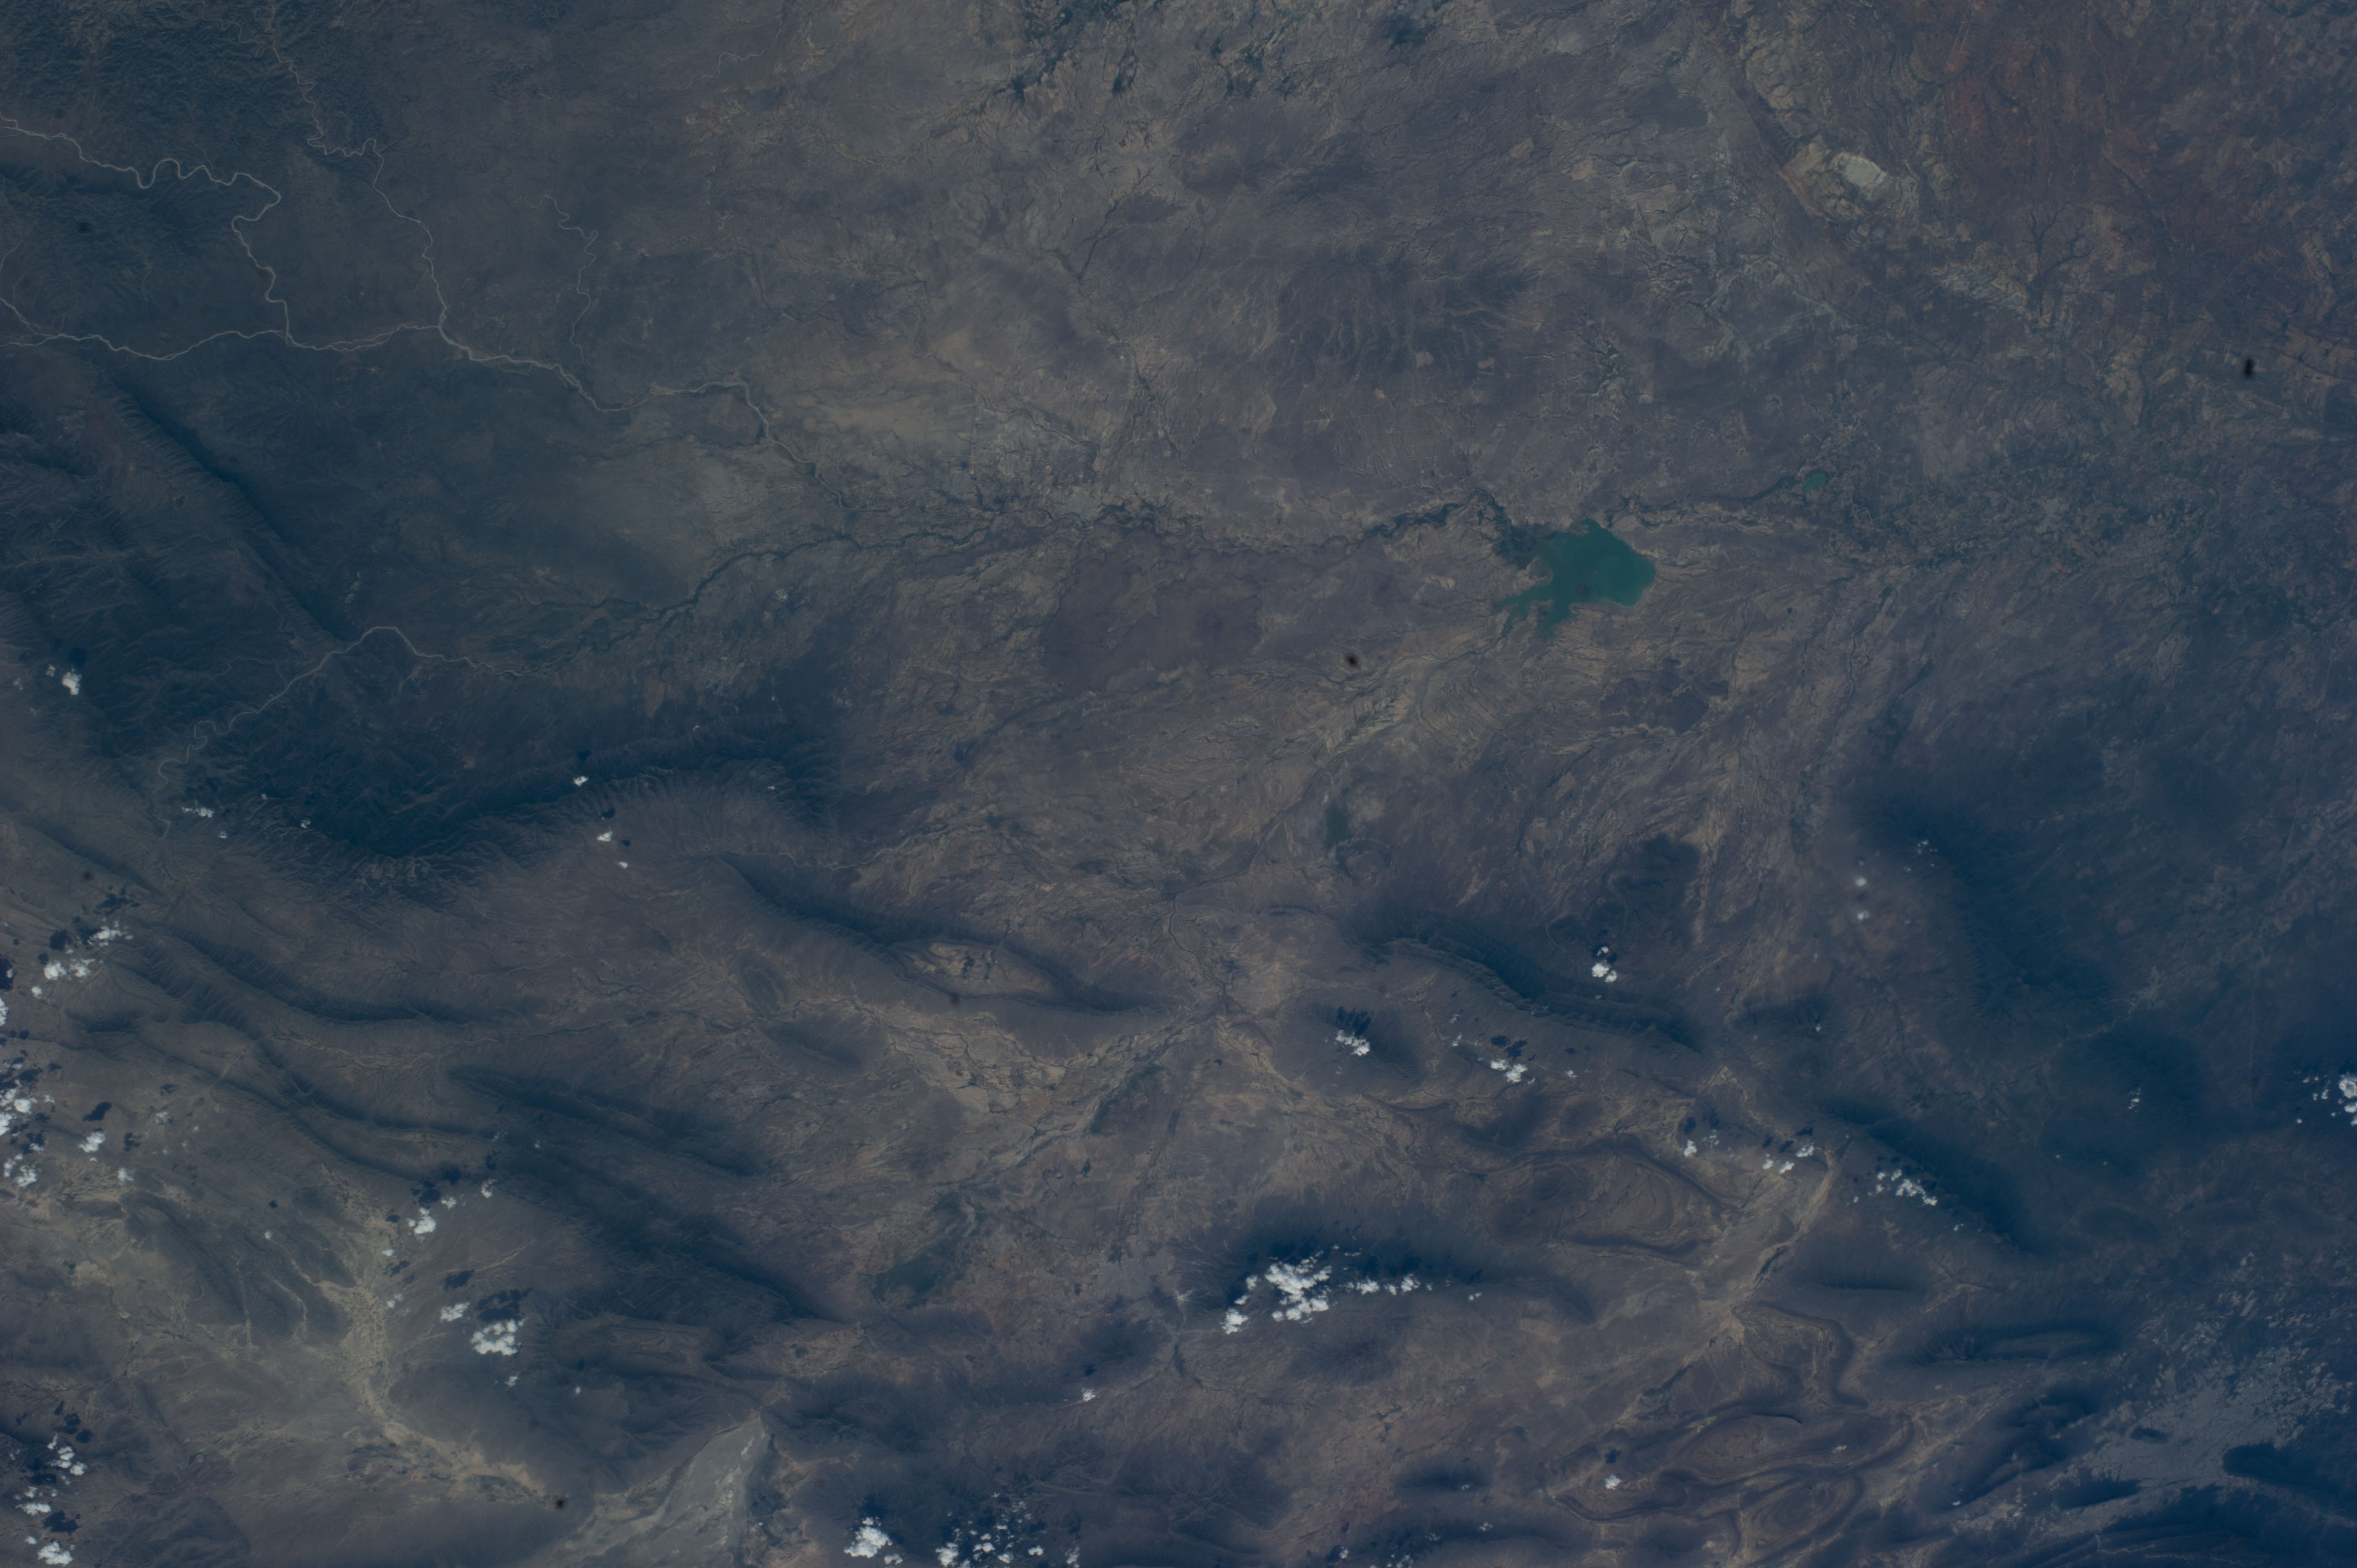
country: MEXICO
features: DON MARTIN LAKE, MEXICO, COAHUILA
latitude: 27.4
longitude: -101.2
